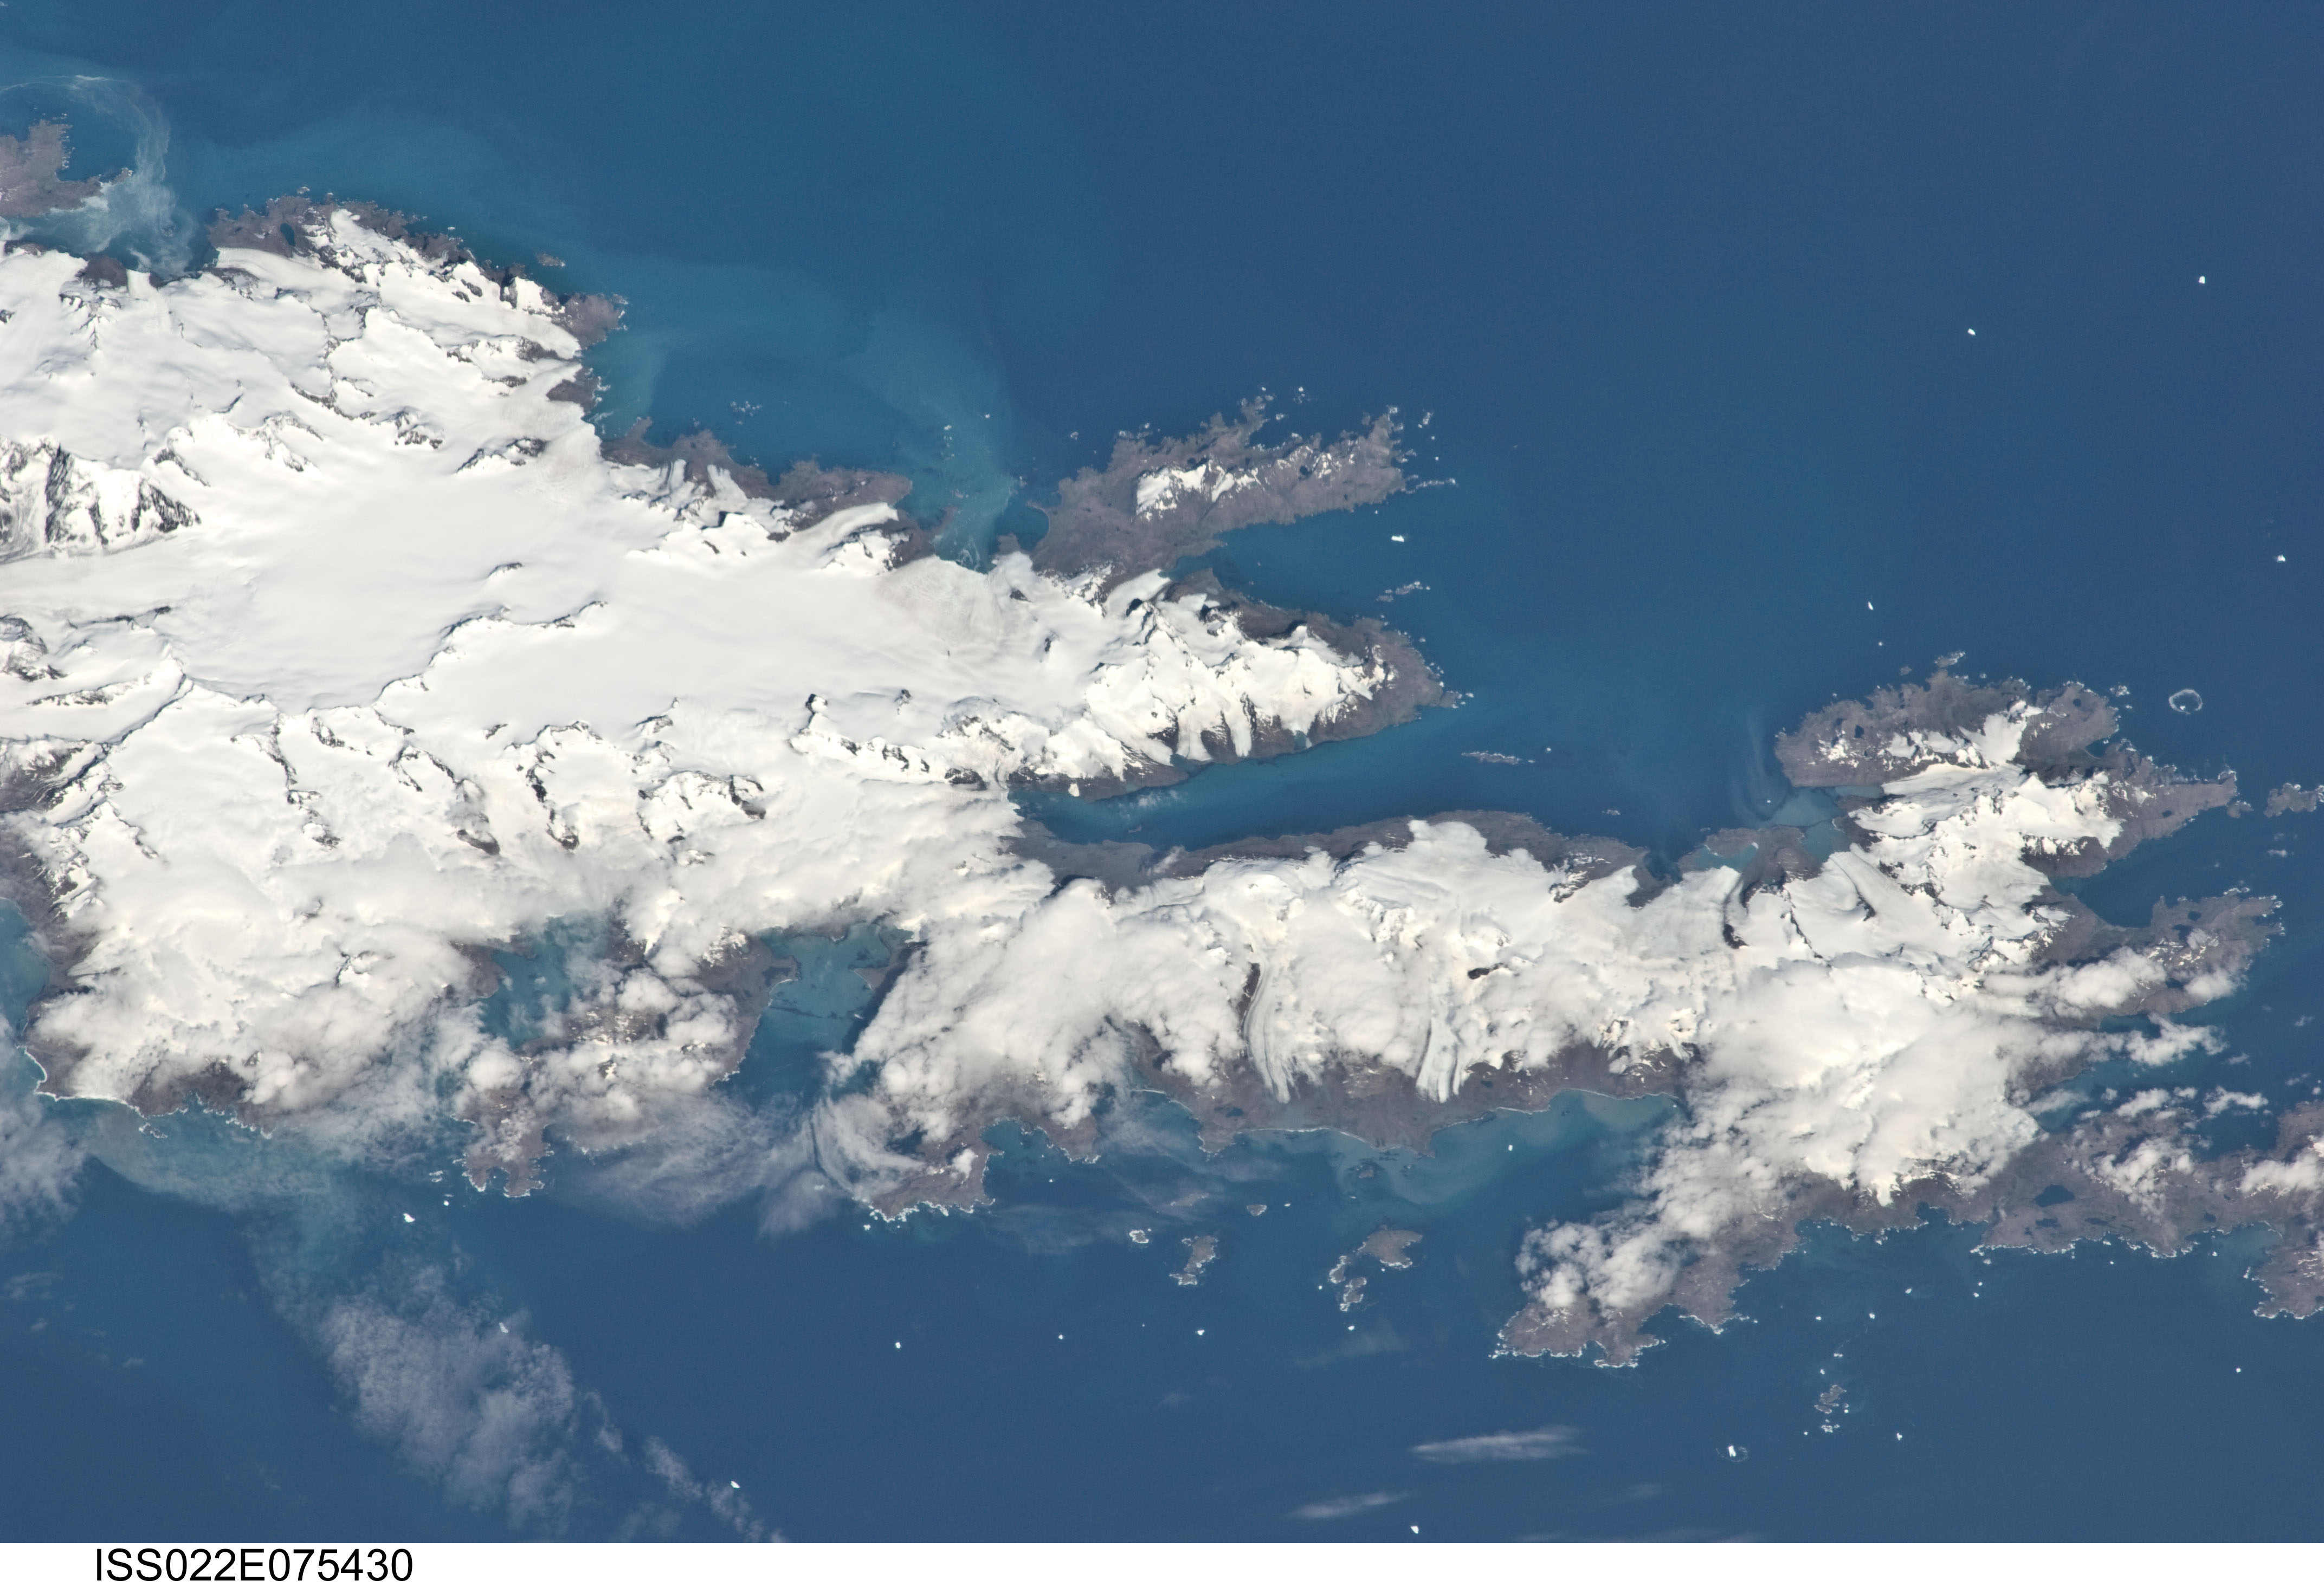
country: SOUTH GEORGIA IS.
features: NORTHWESTERN AREA OF I., GLACIERS, SNOW, ICE
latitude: -54.2
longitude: -37.3
